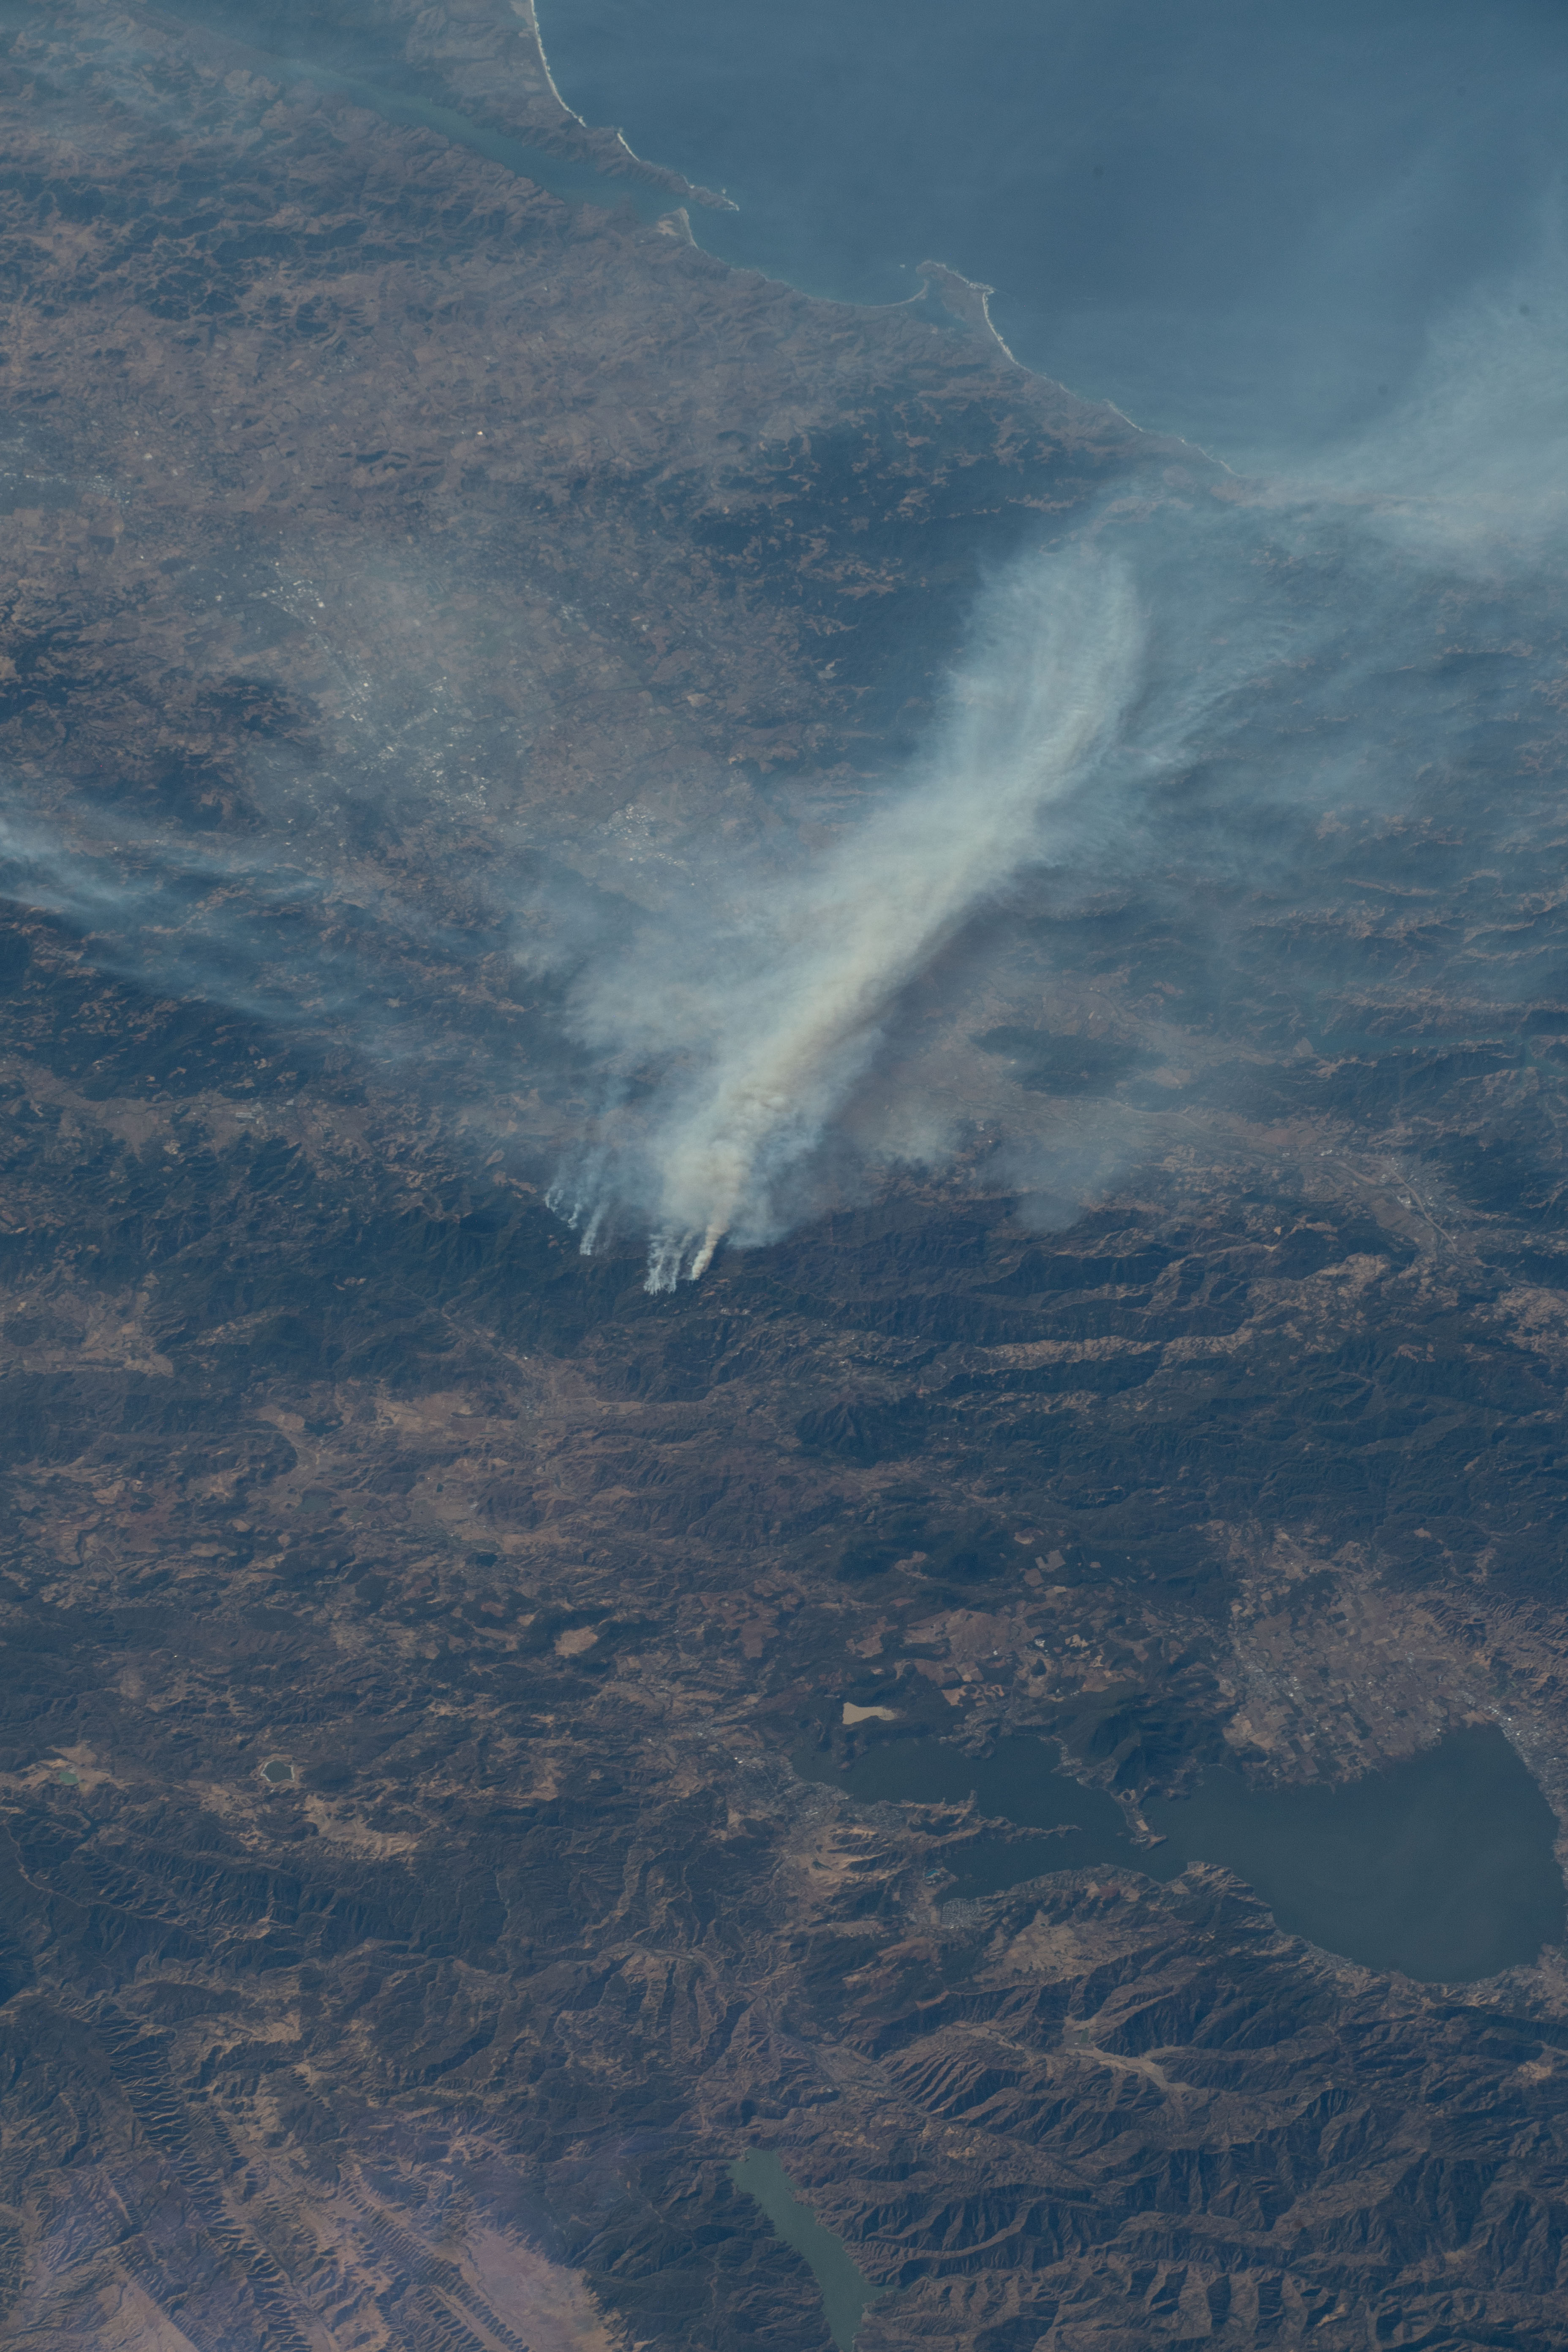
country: USA-CALIFORNIA
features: CLEAR LAKE
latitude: 38.6
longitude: -122.8
